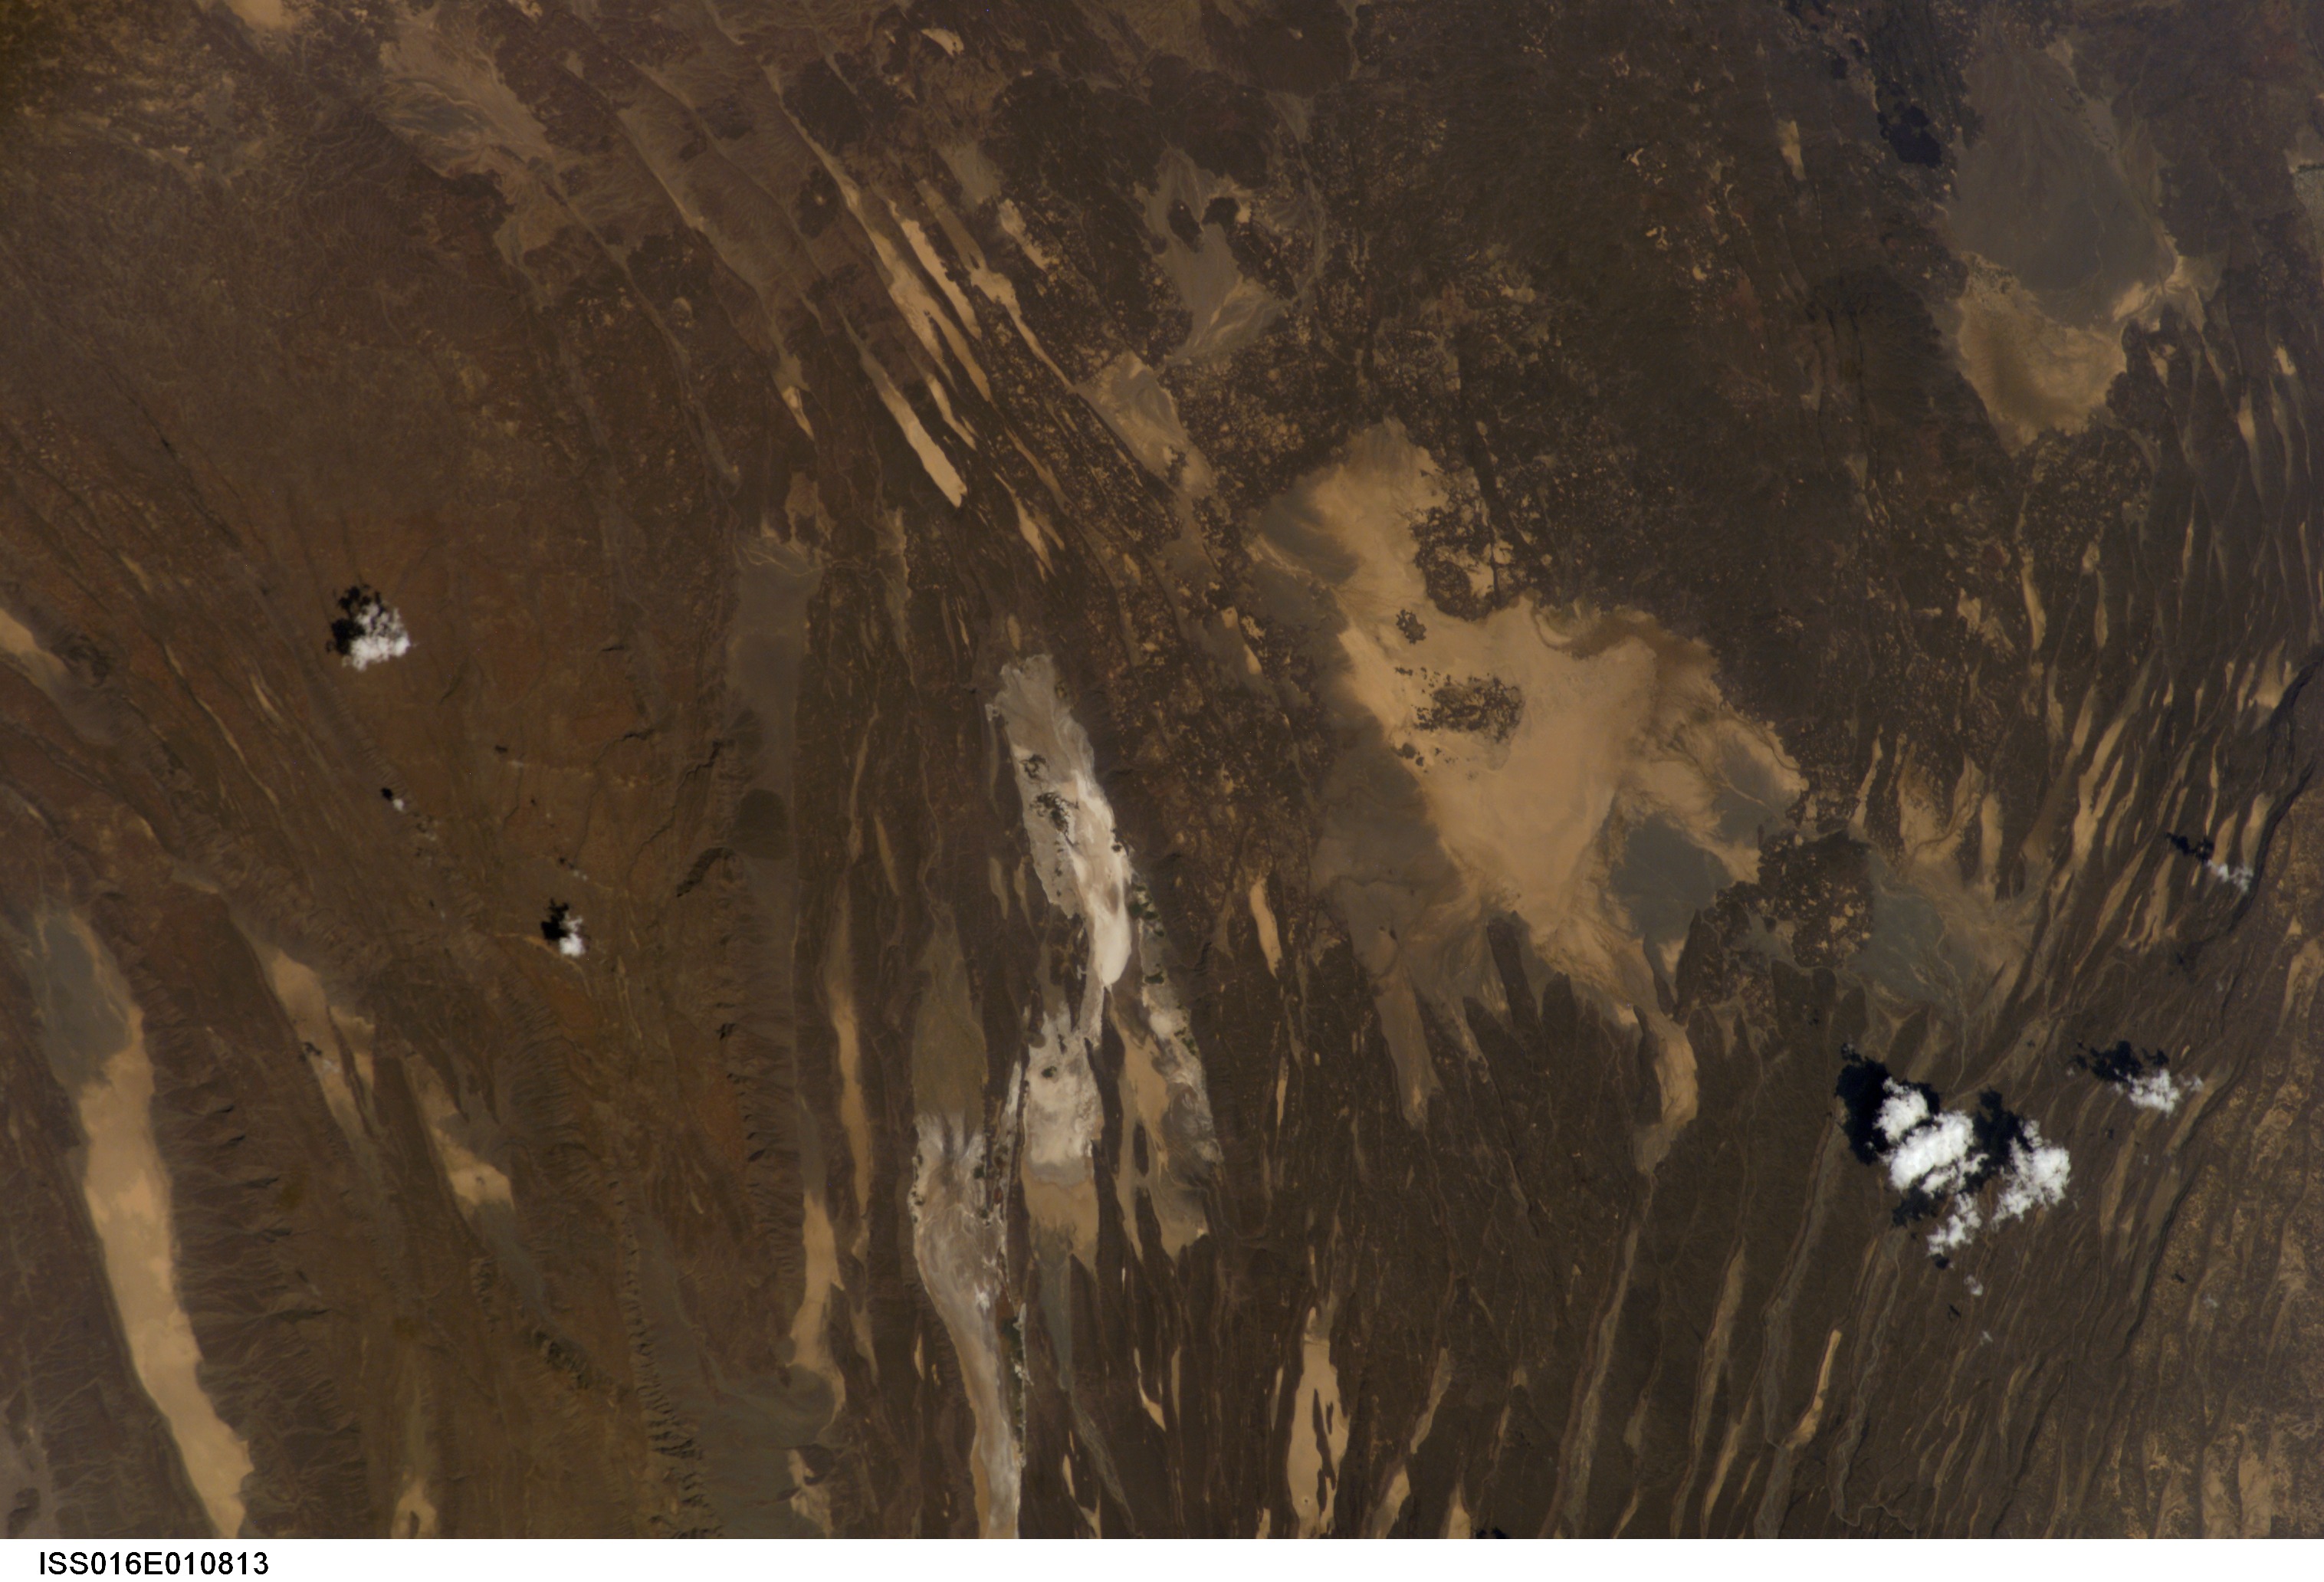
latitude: 12.0
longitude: 42.5
